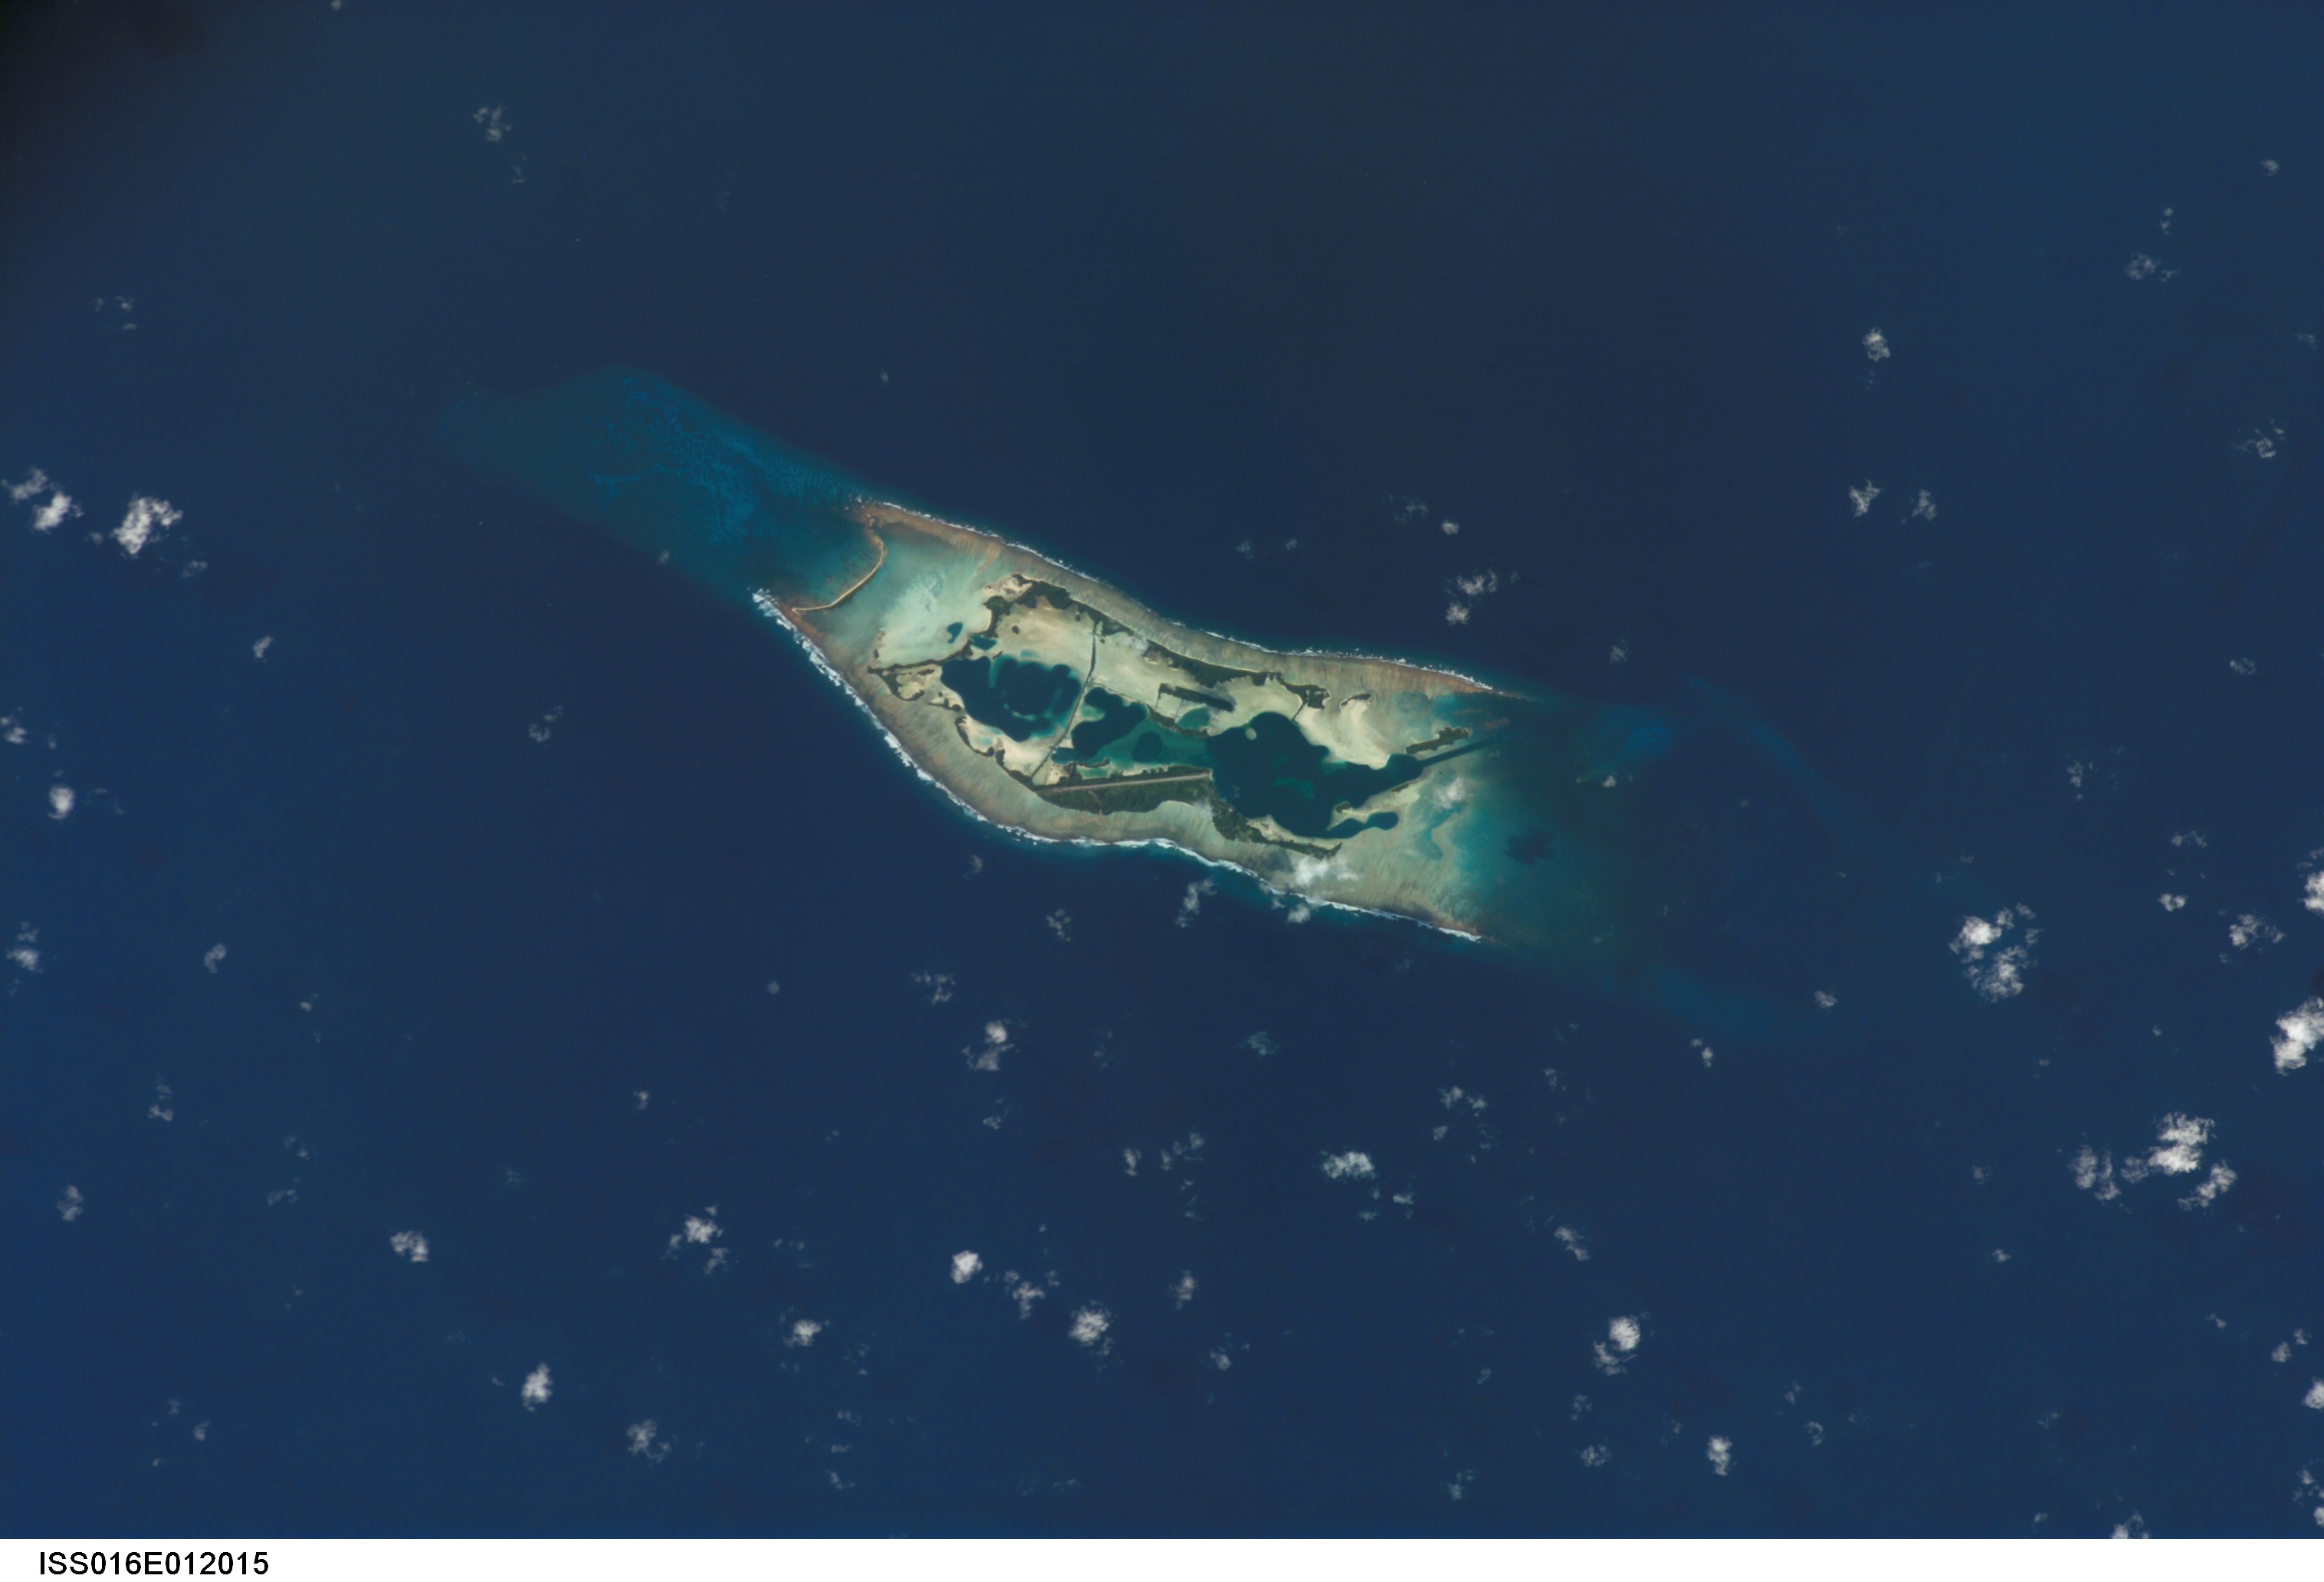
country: KIRIBATI
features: PALMYRA I., REEFS, LAG.
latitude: 5.9
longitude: -162.1
